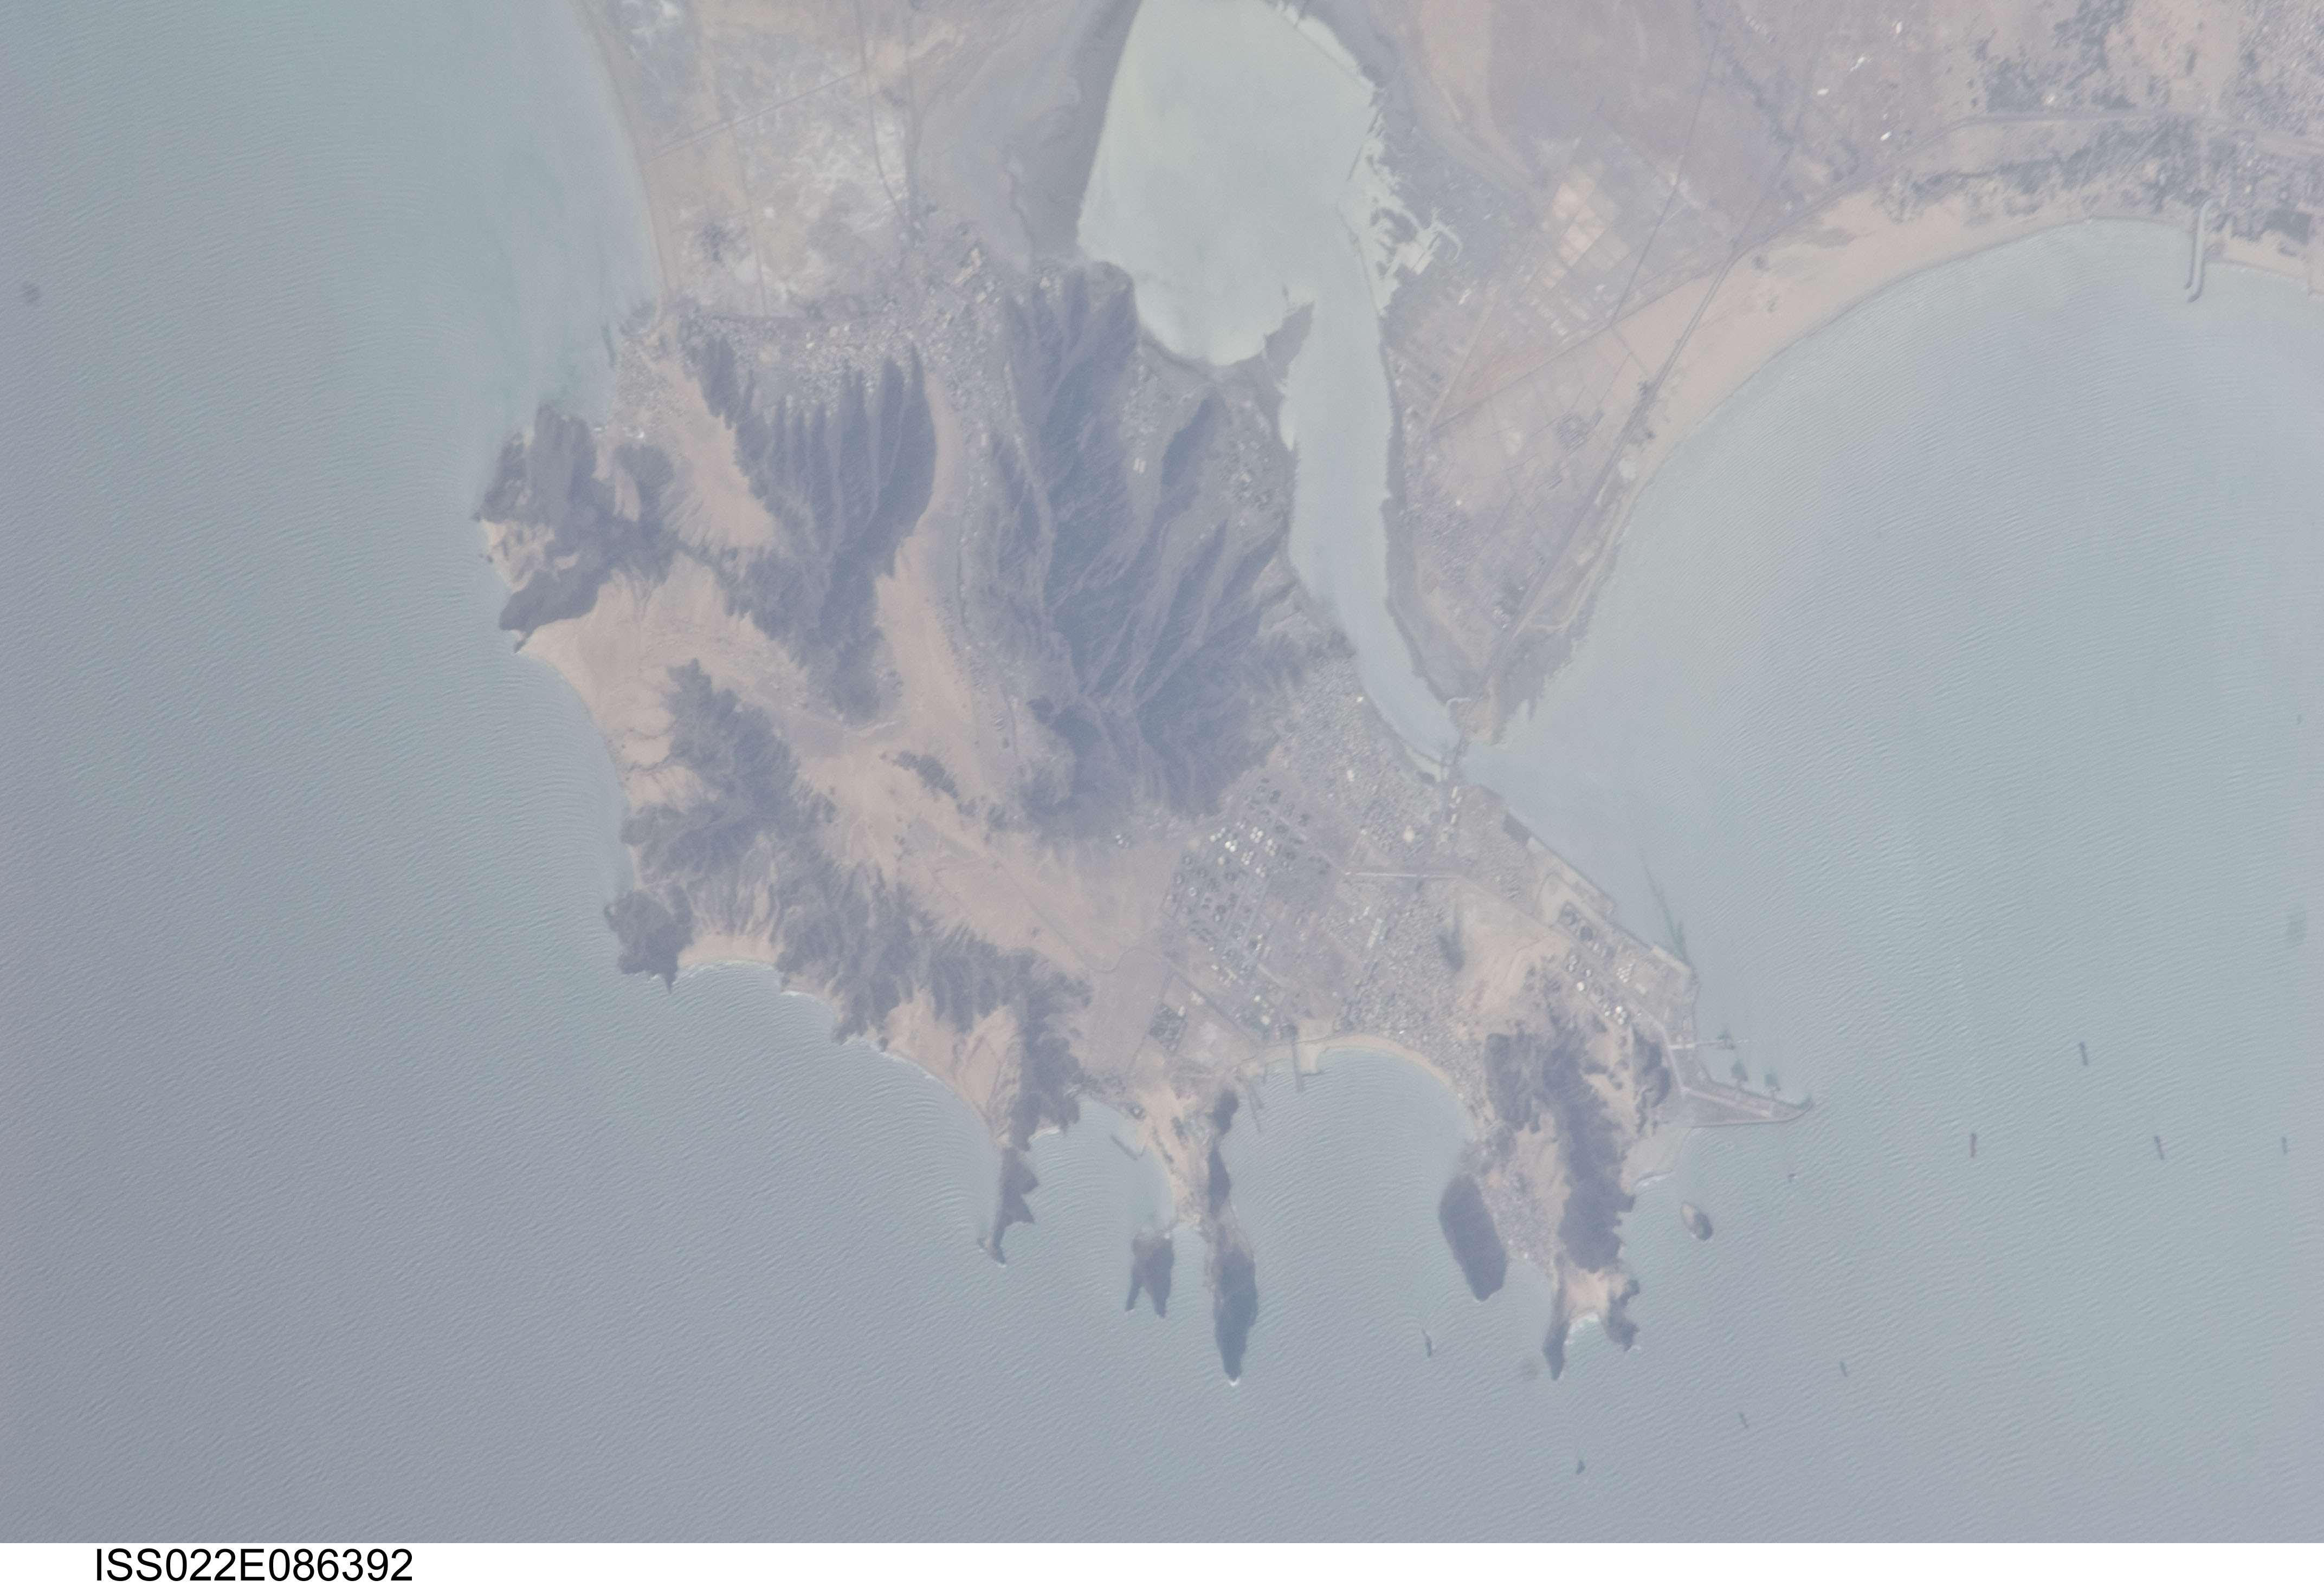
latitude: 12.8
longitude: 44.9
